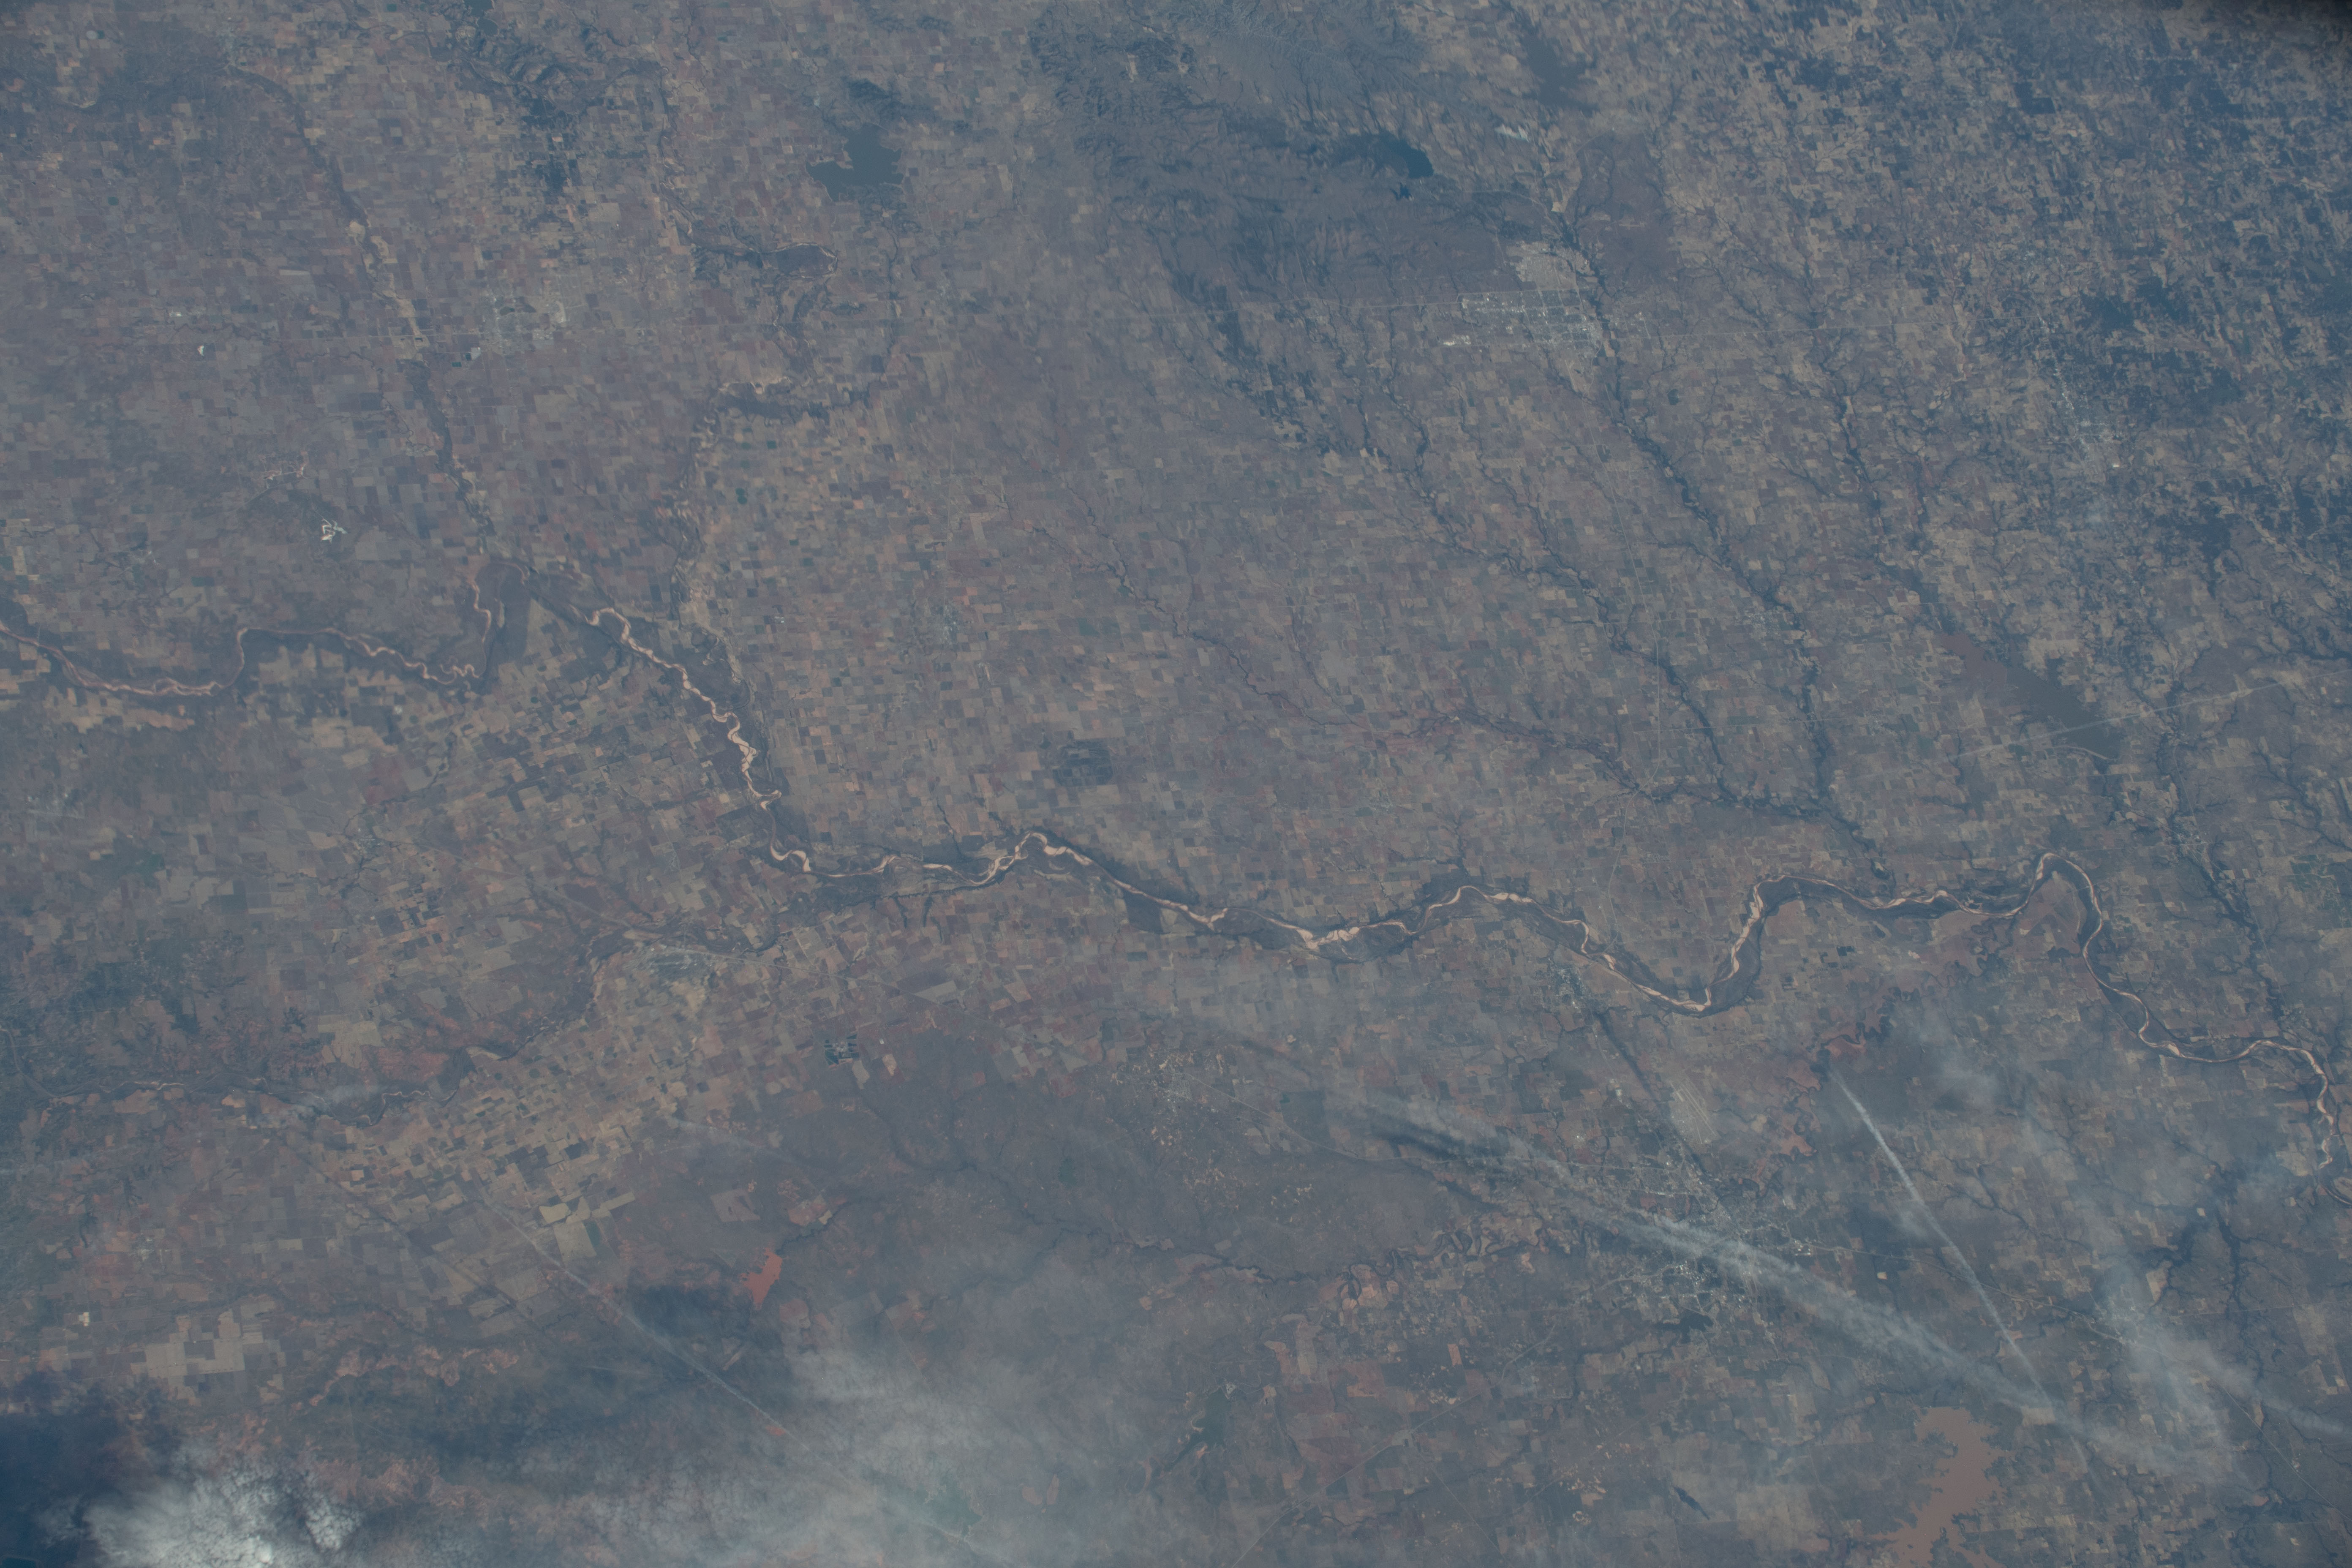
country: USA-OKLAHOMA
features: NOT SPECIFIED, WICHITA FALLS, RED RIVER
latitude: 34.2
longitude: -98.8
